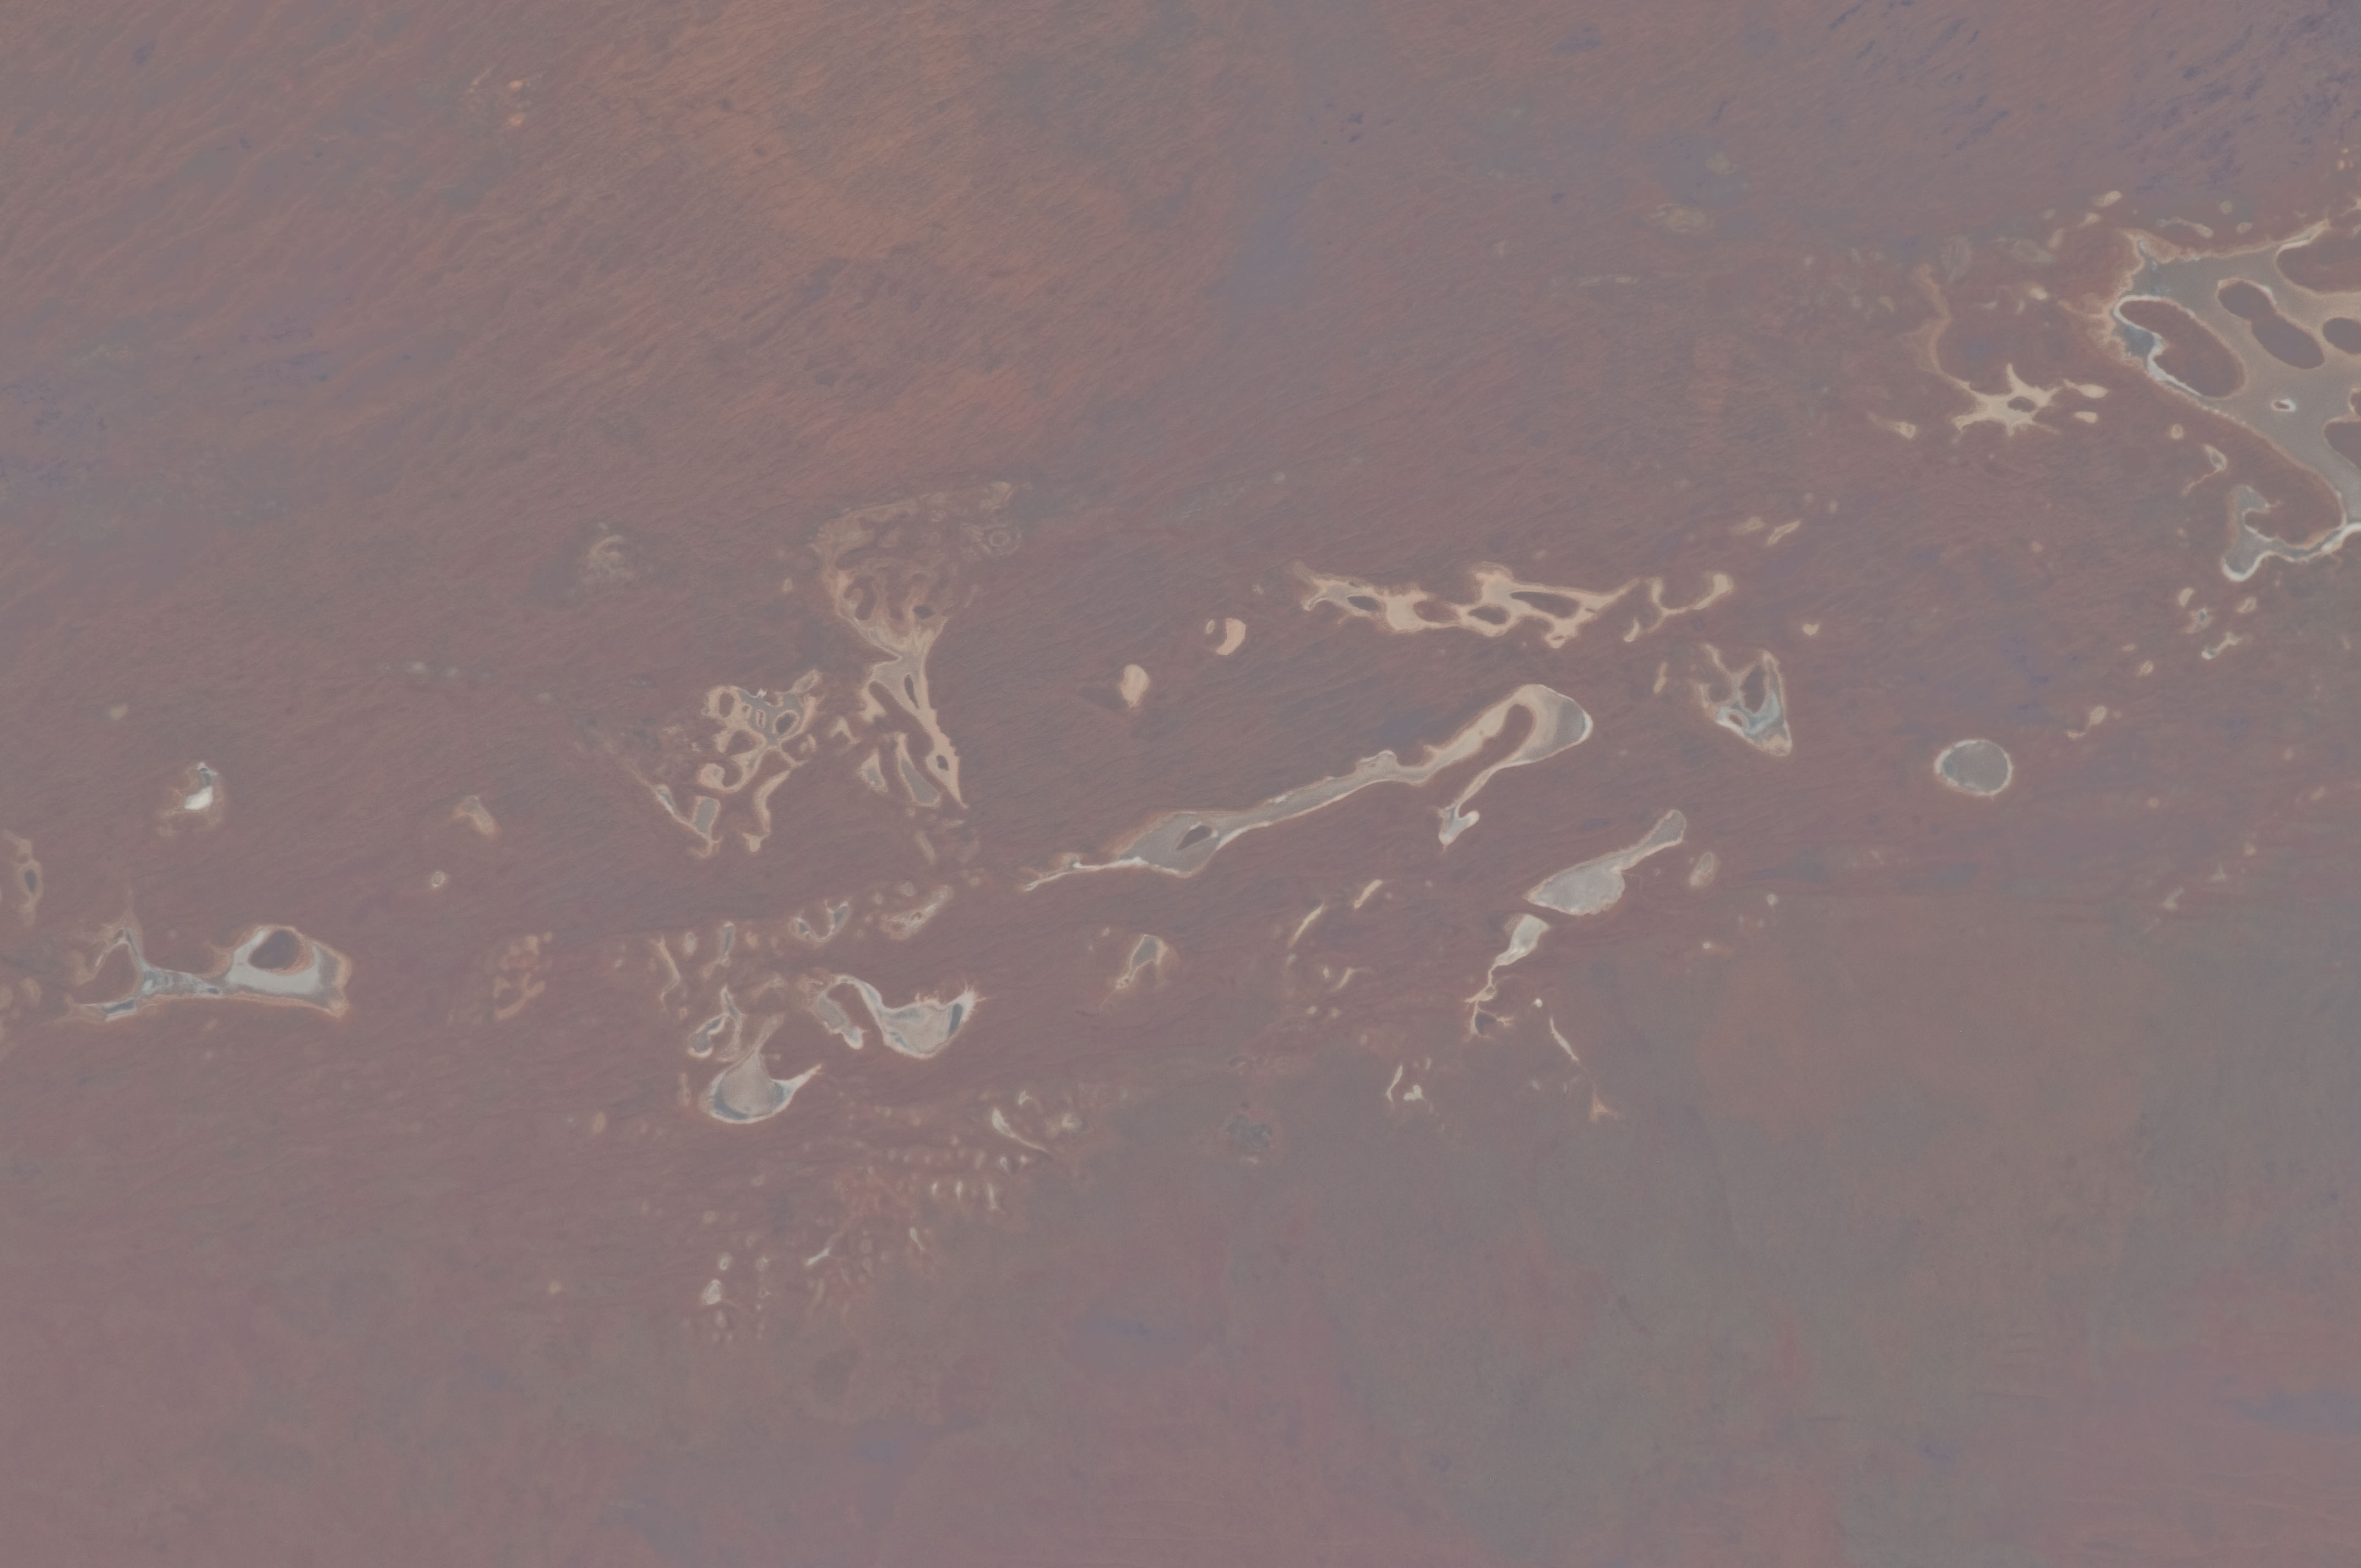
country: AUSTRALIA-NT
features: NORTHERN TERRITORY, DRY LAKE BED
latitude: -24.3
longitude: 129.6
